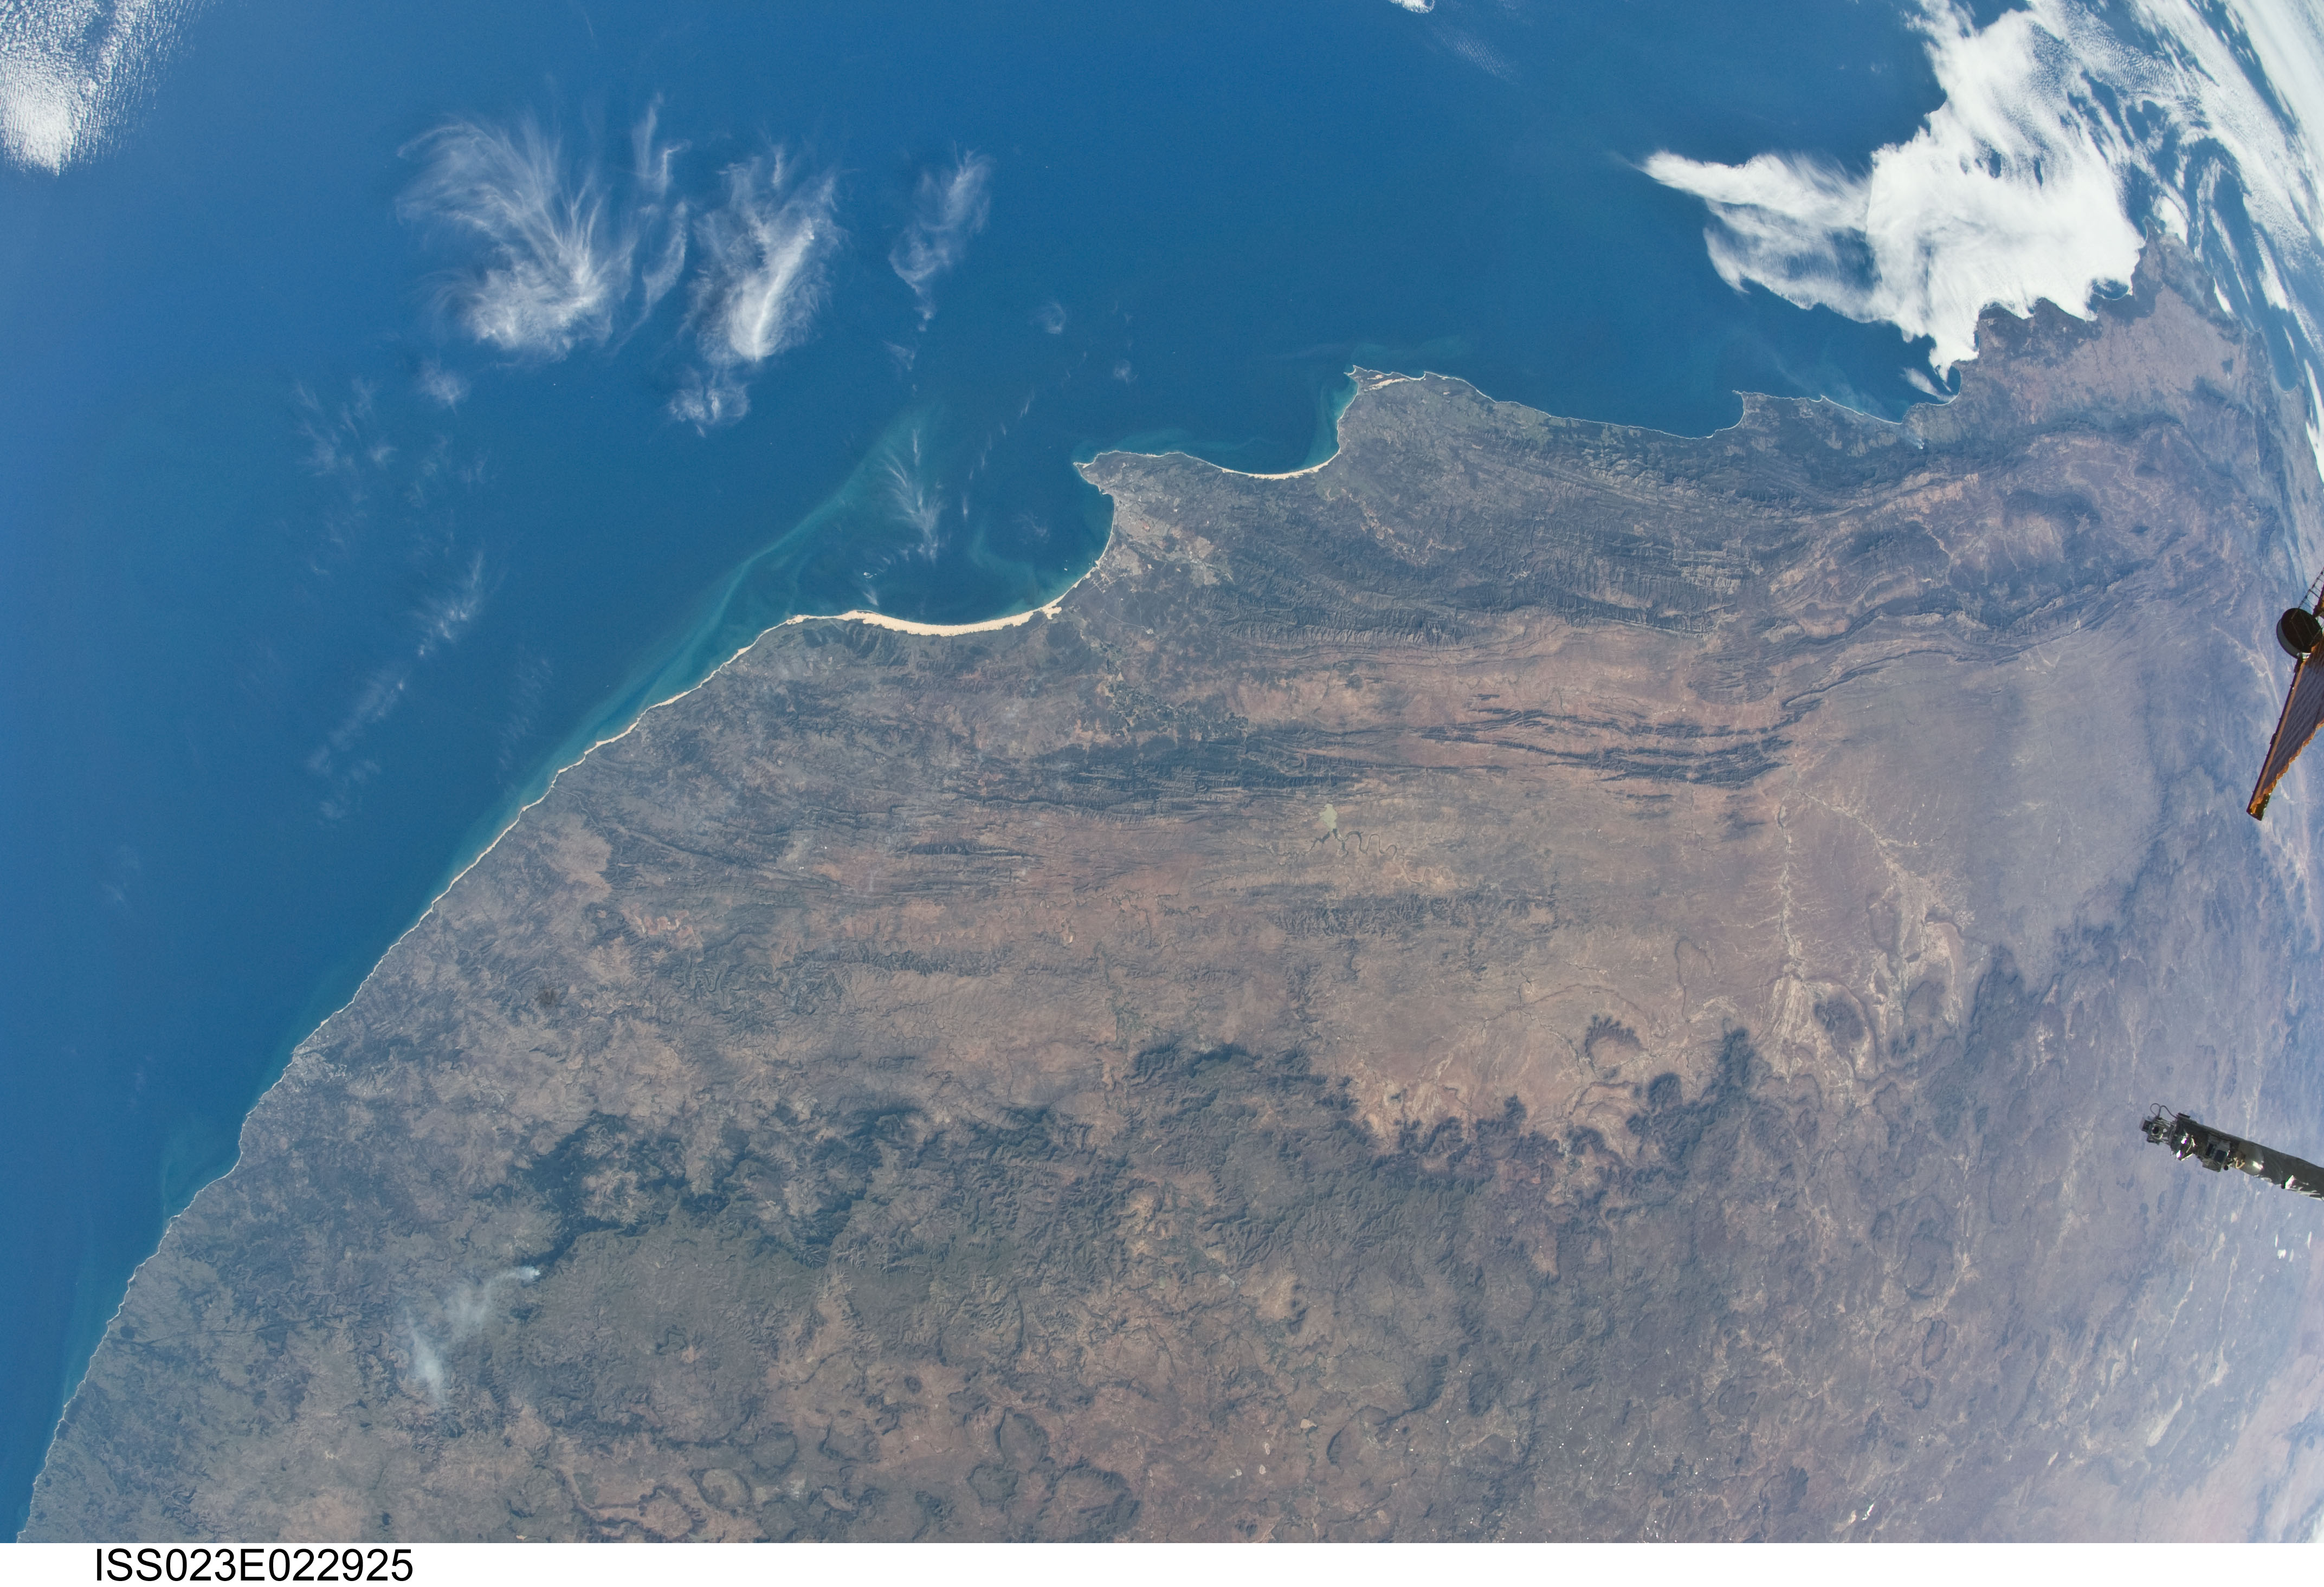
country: REPUBLIC SOUTH AFRICA
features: COAST, INDIAN OCEAN, PORT ELIZABETH, GREAT KAROO
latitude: -33.0
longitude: 25.5
